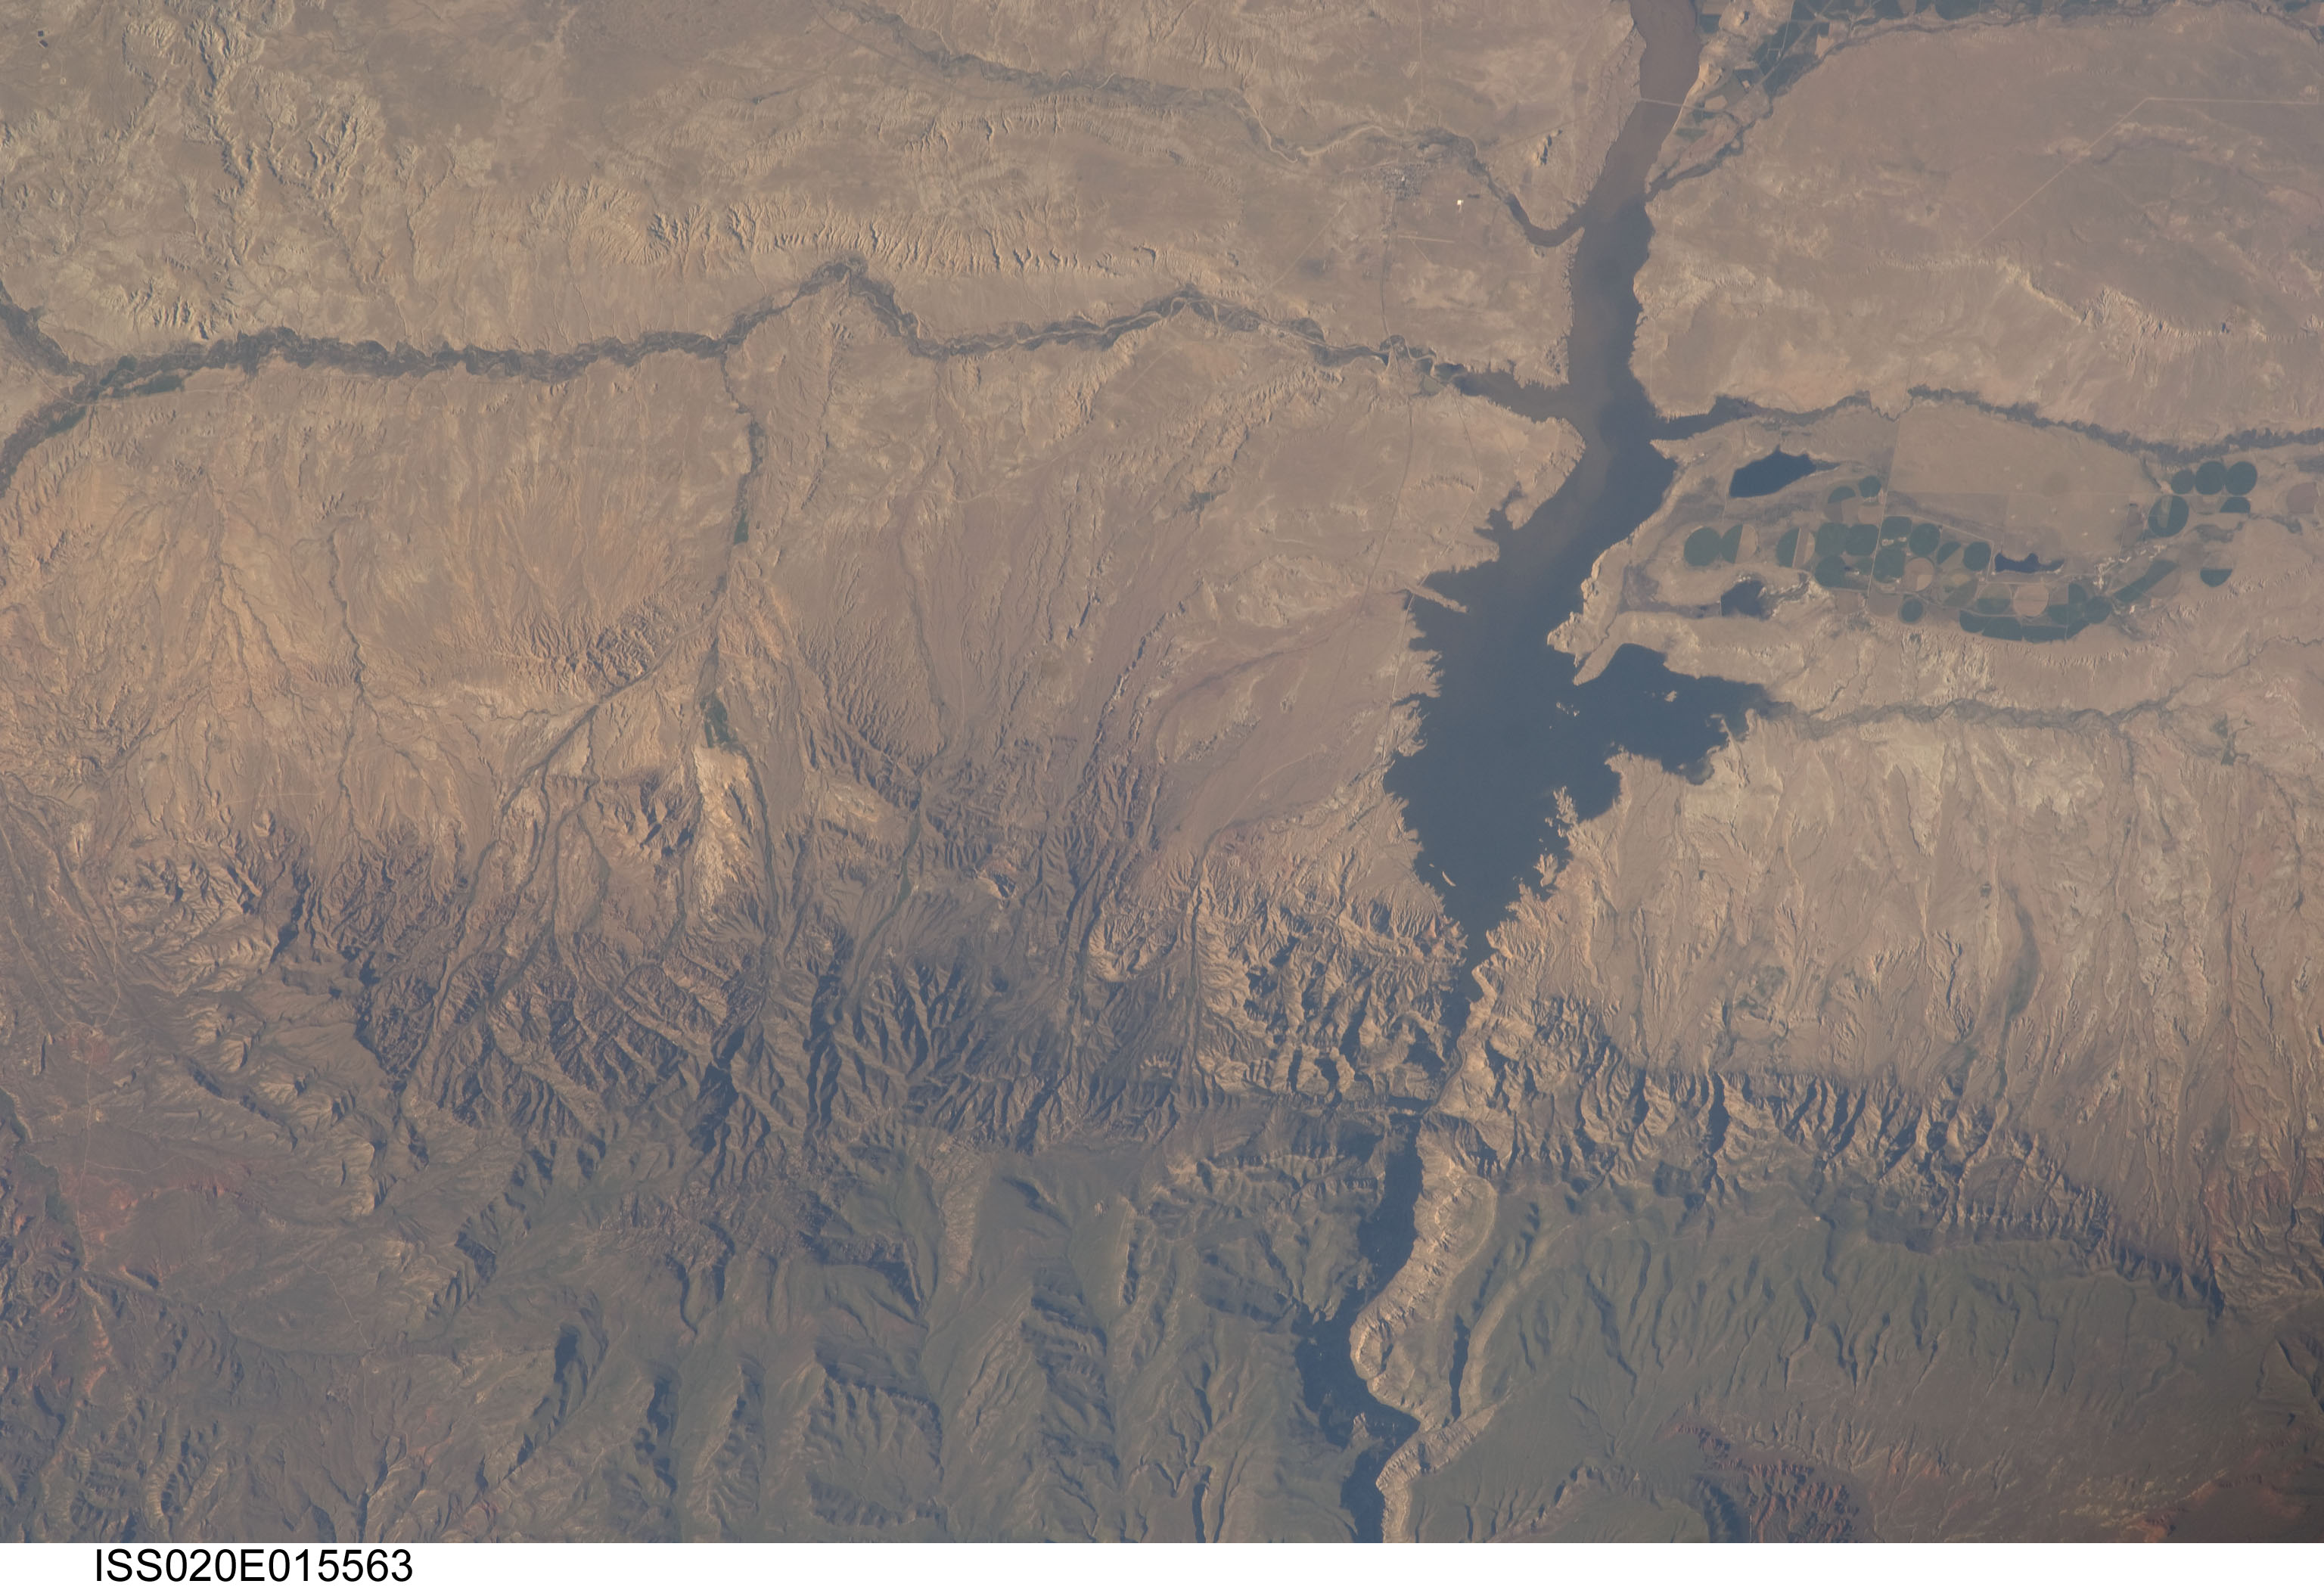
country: USA-WYOMING
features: BOYSEN STATE PARK,WIND RIVER CANYON,LAKE CAMEAHWAIT,BOYSEN RESERVOIR,MIDDLE RESERVOIR,SHOSHONI,CROP CIRCLES,SAND MESA NUMBER 1 RESERVOIR,SHOSHONI MUNICIPAL AIRPORT (49U)
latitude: 43.4
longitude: -108.1
